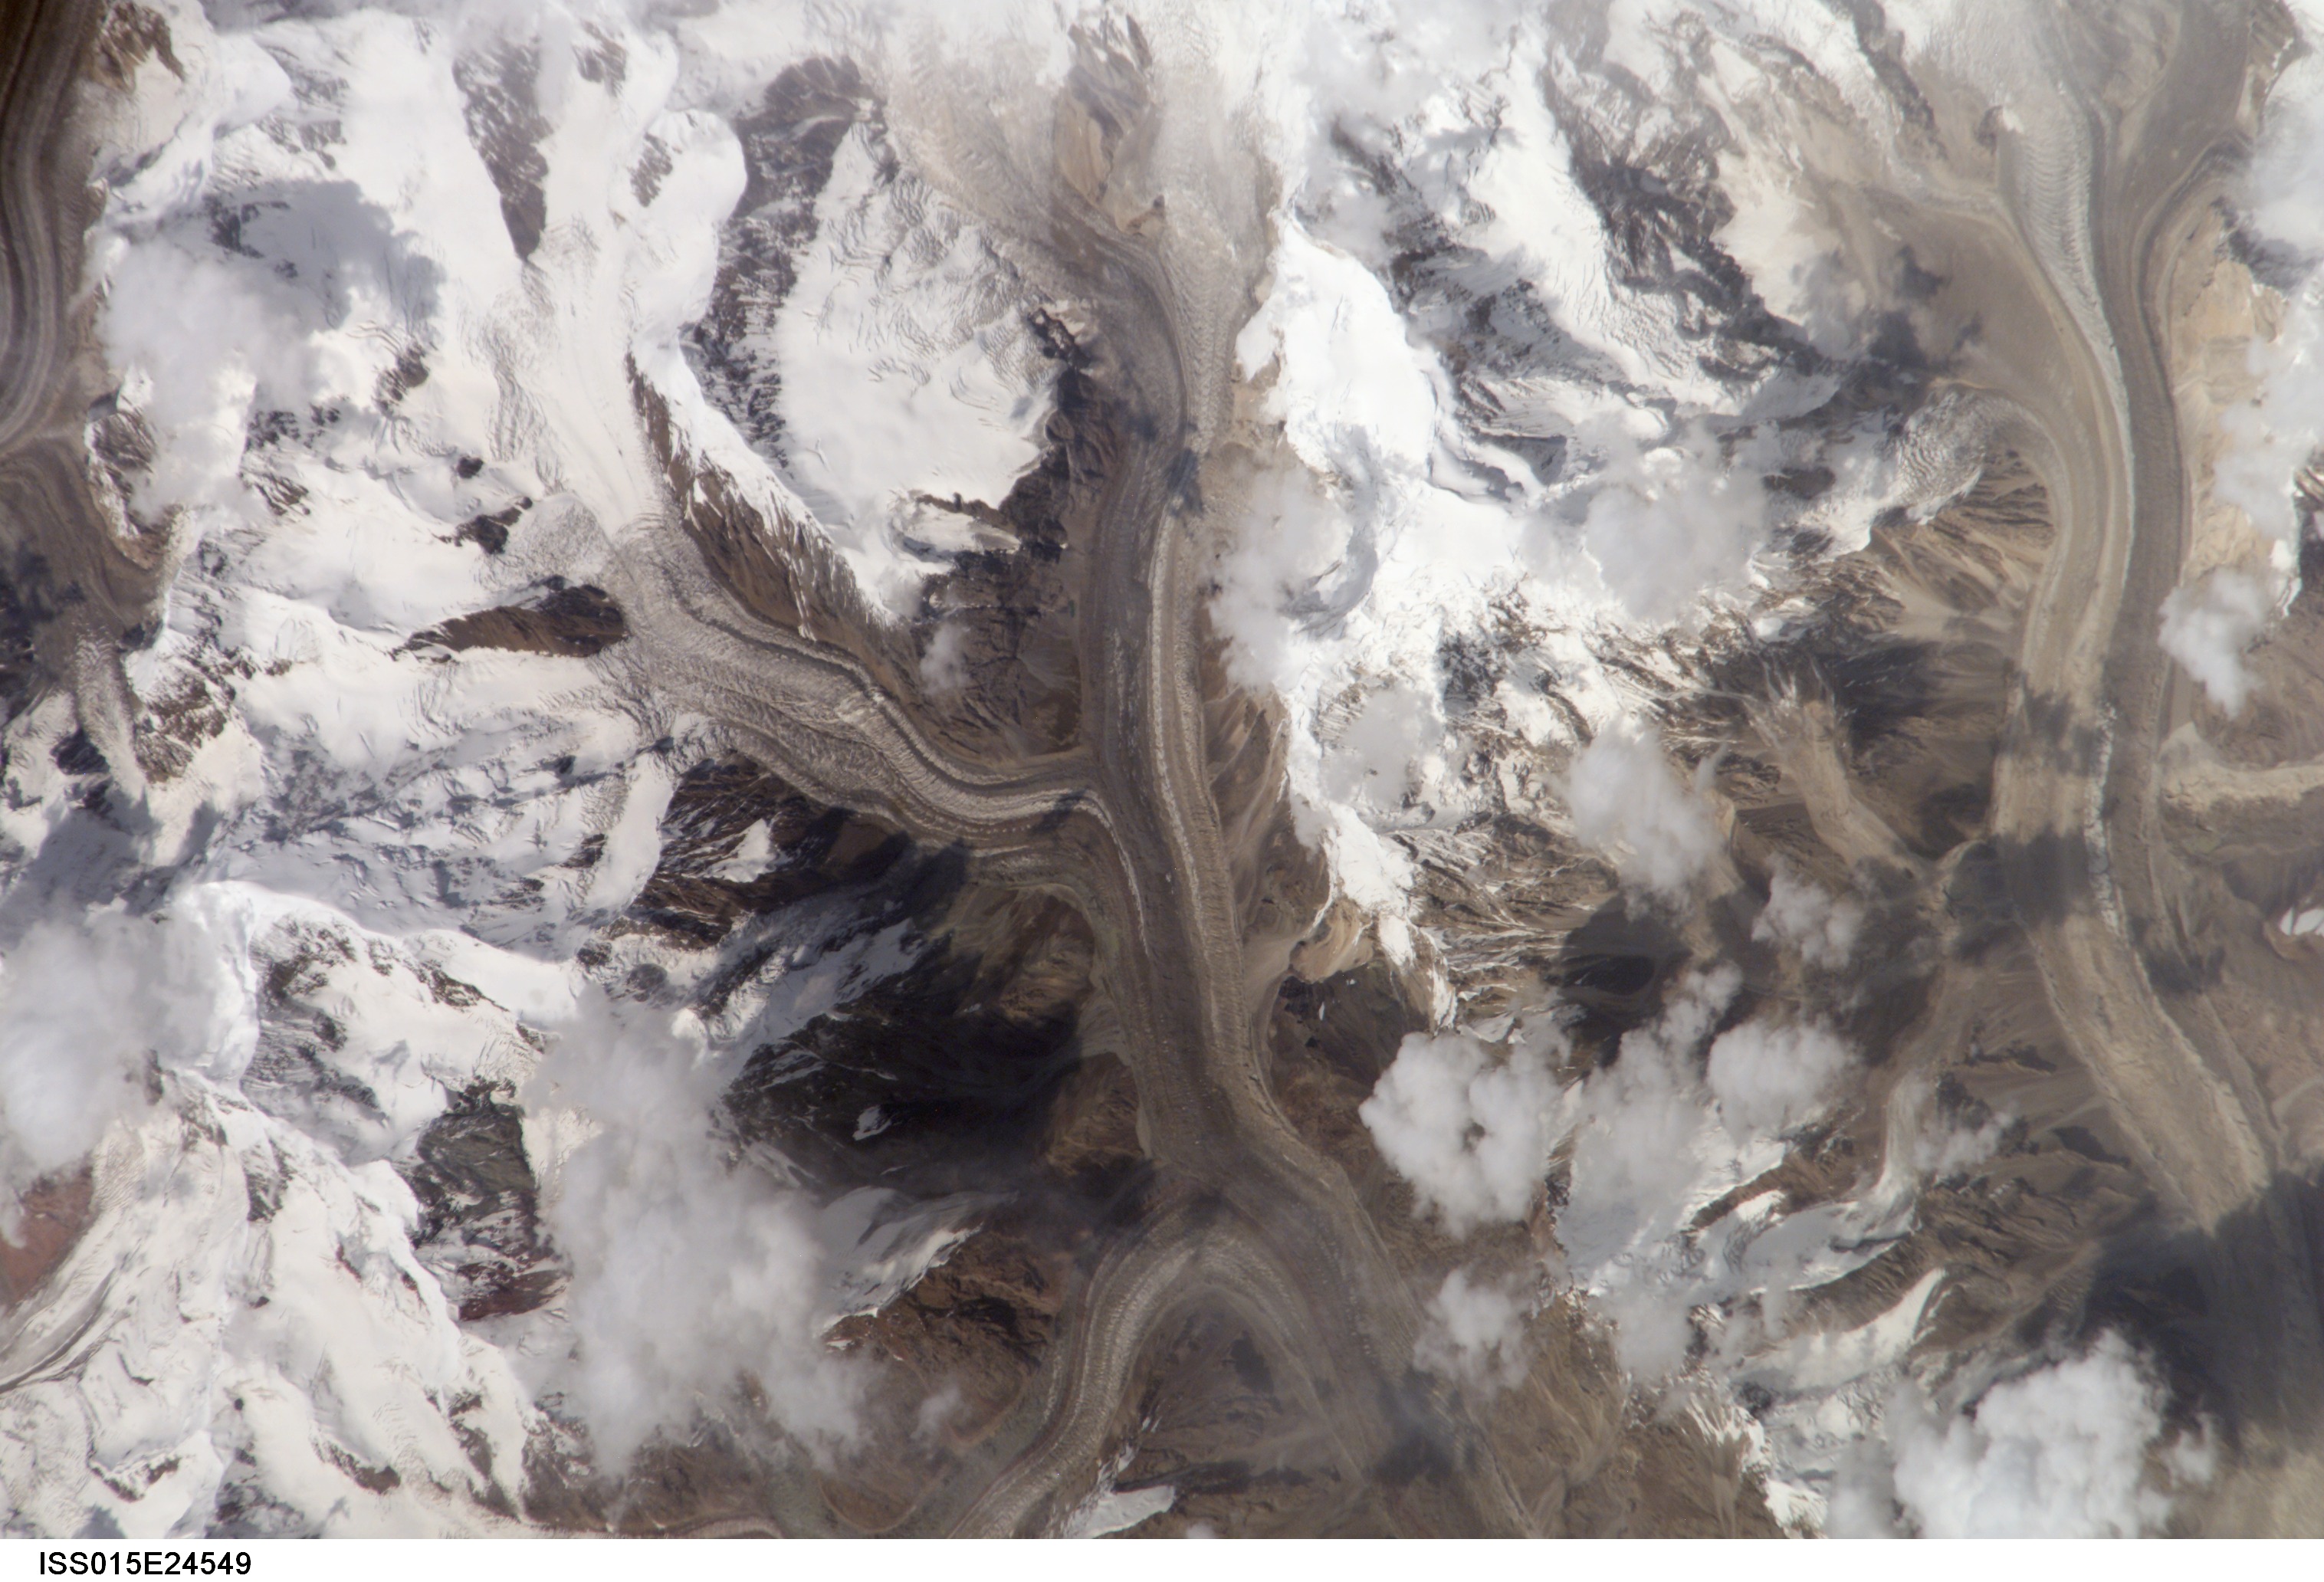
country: CHINA
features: VALLEY GLACIERS, C. TIEN MTS.
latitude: 42.0
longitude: 80.2
